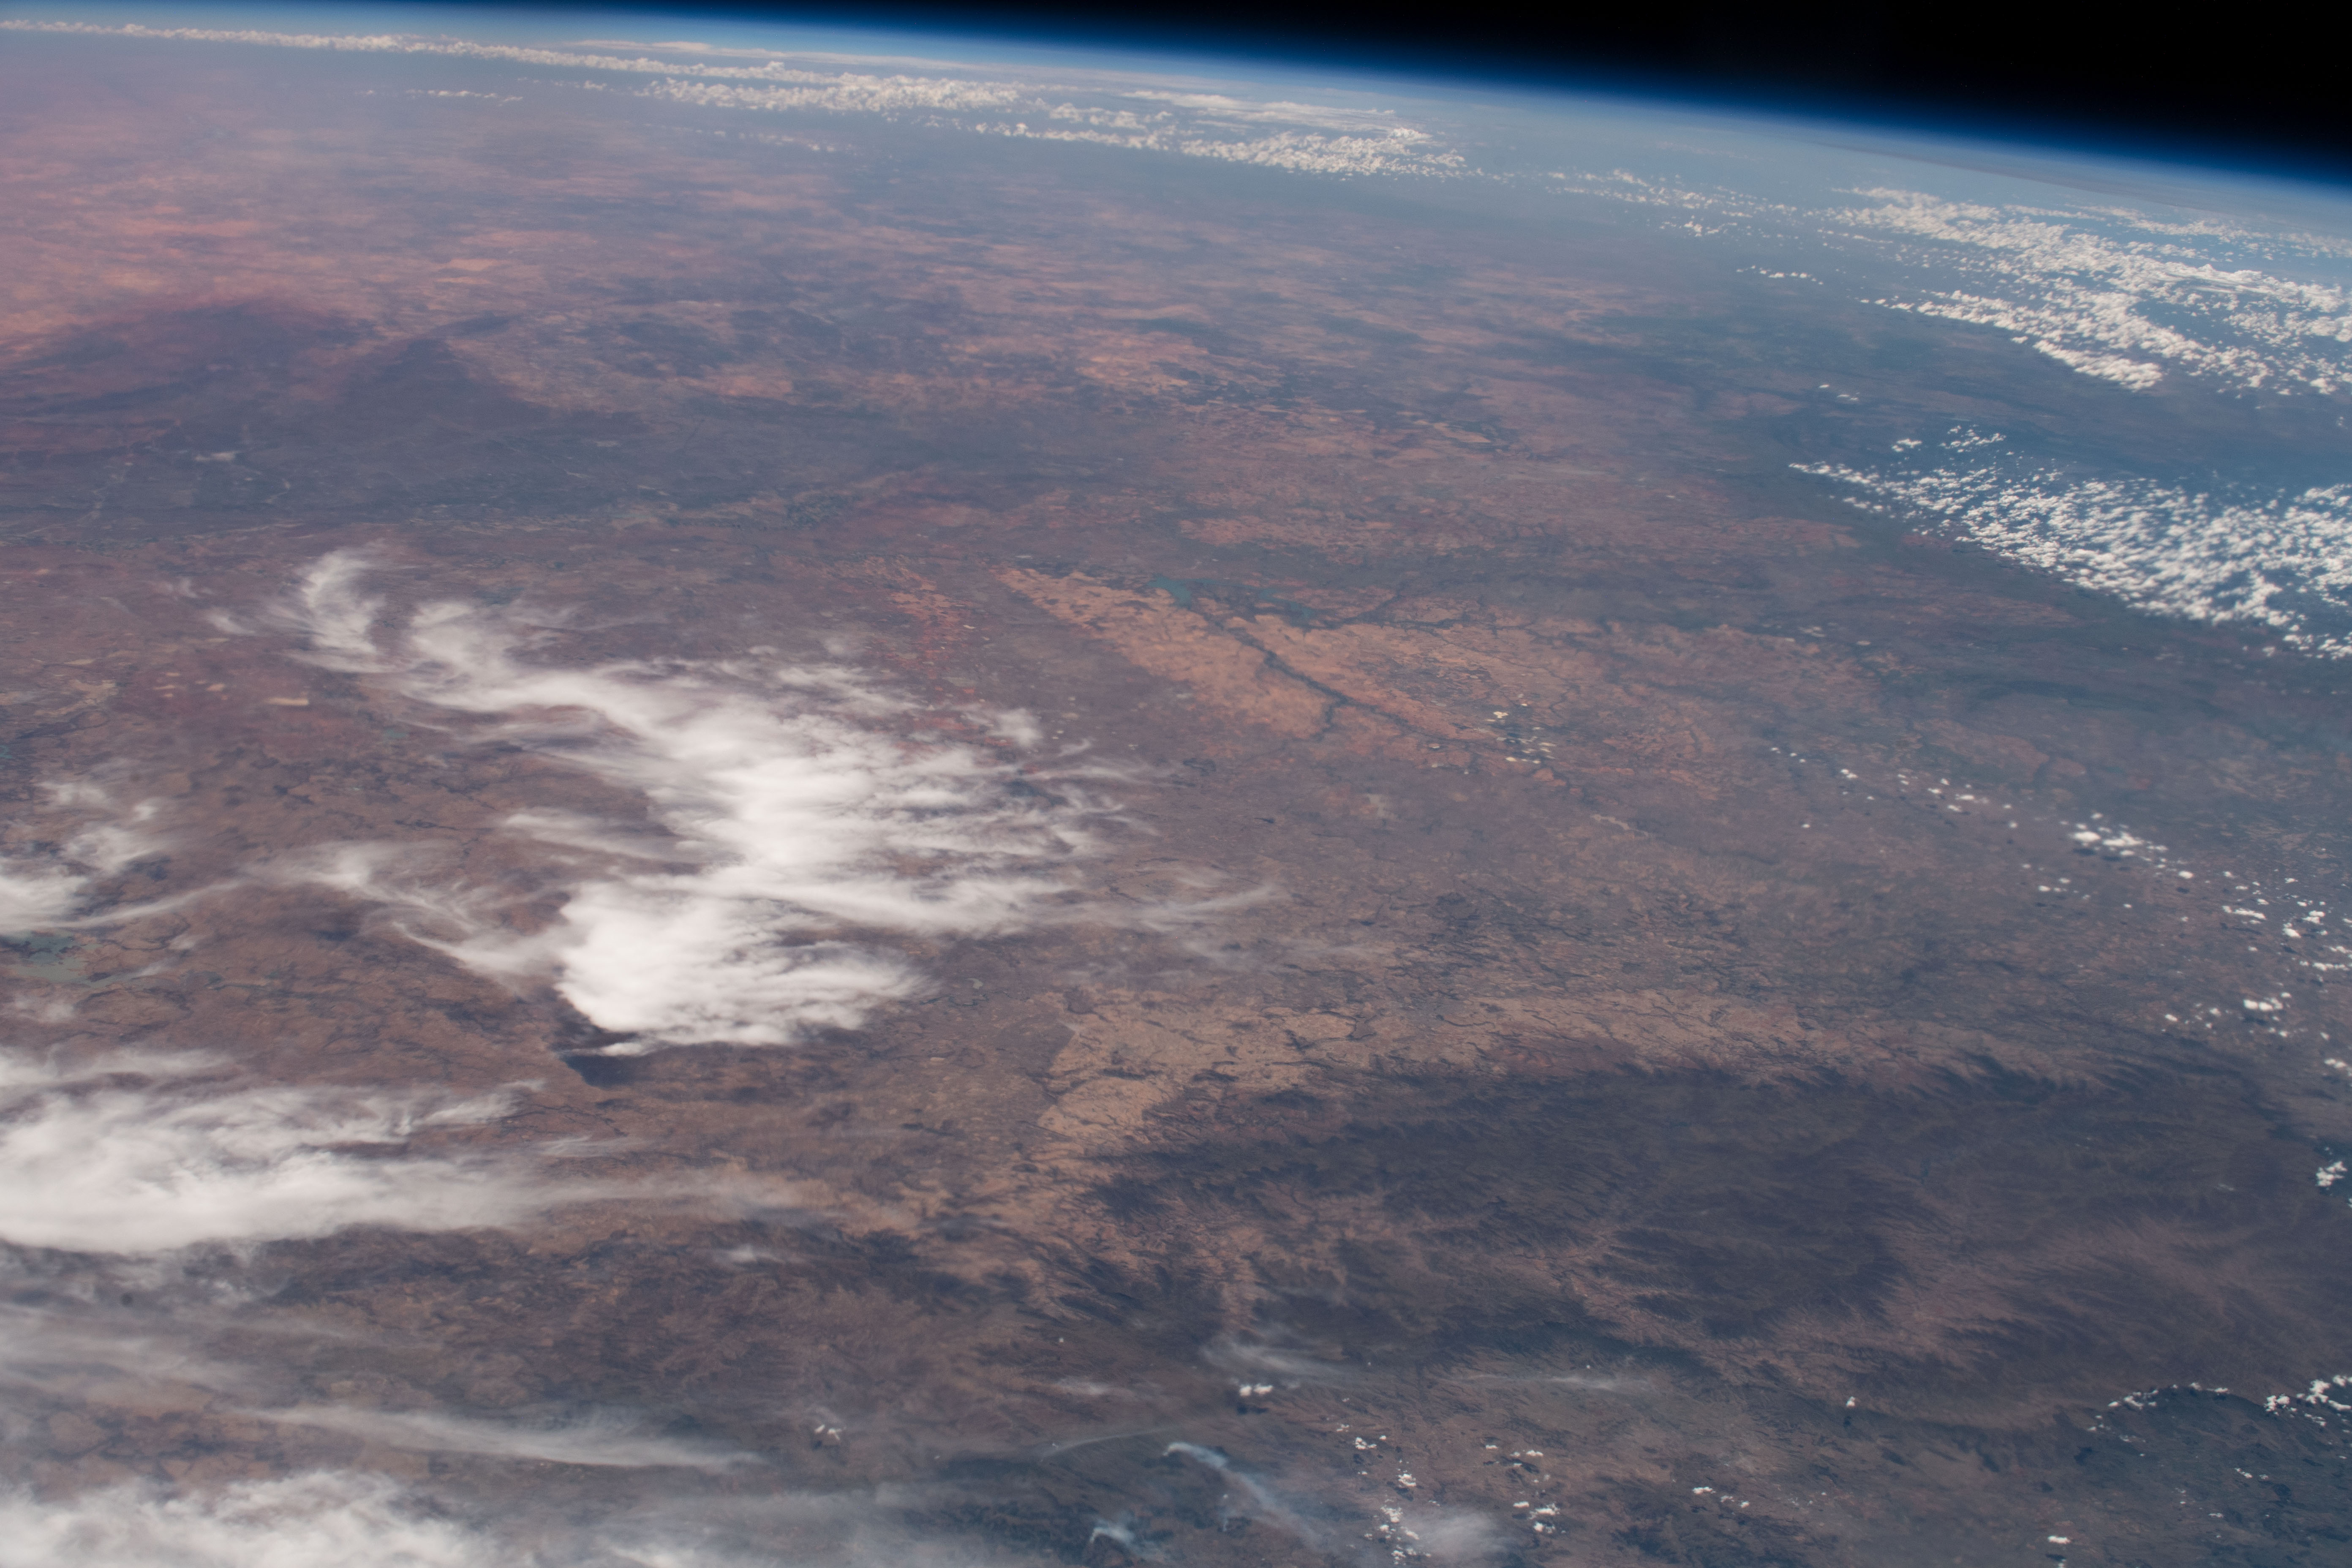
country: REPUBLIC SOUTH AFRICA
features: SOUTH AFRICA, DRAKENSBERG MOUNTAINS, LESOTHO
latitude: -28.2
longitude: 26.4
